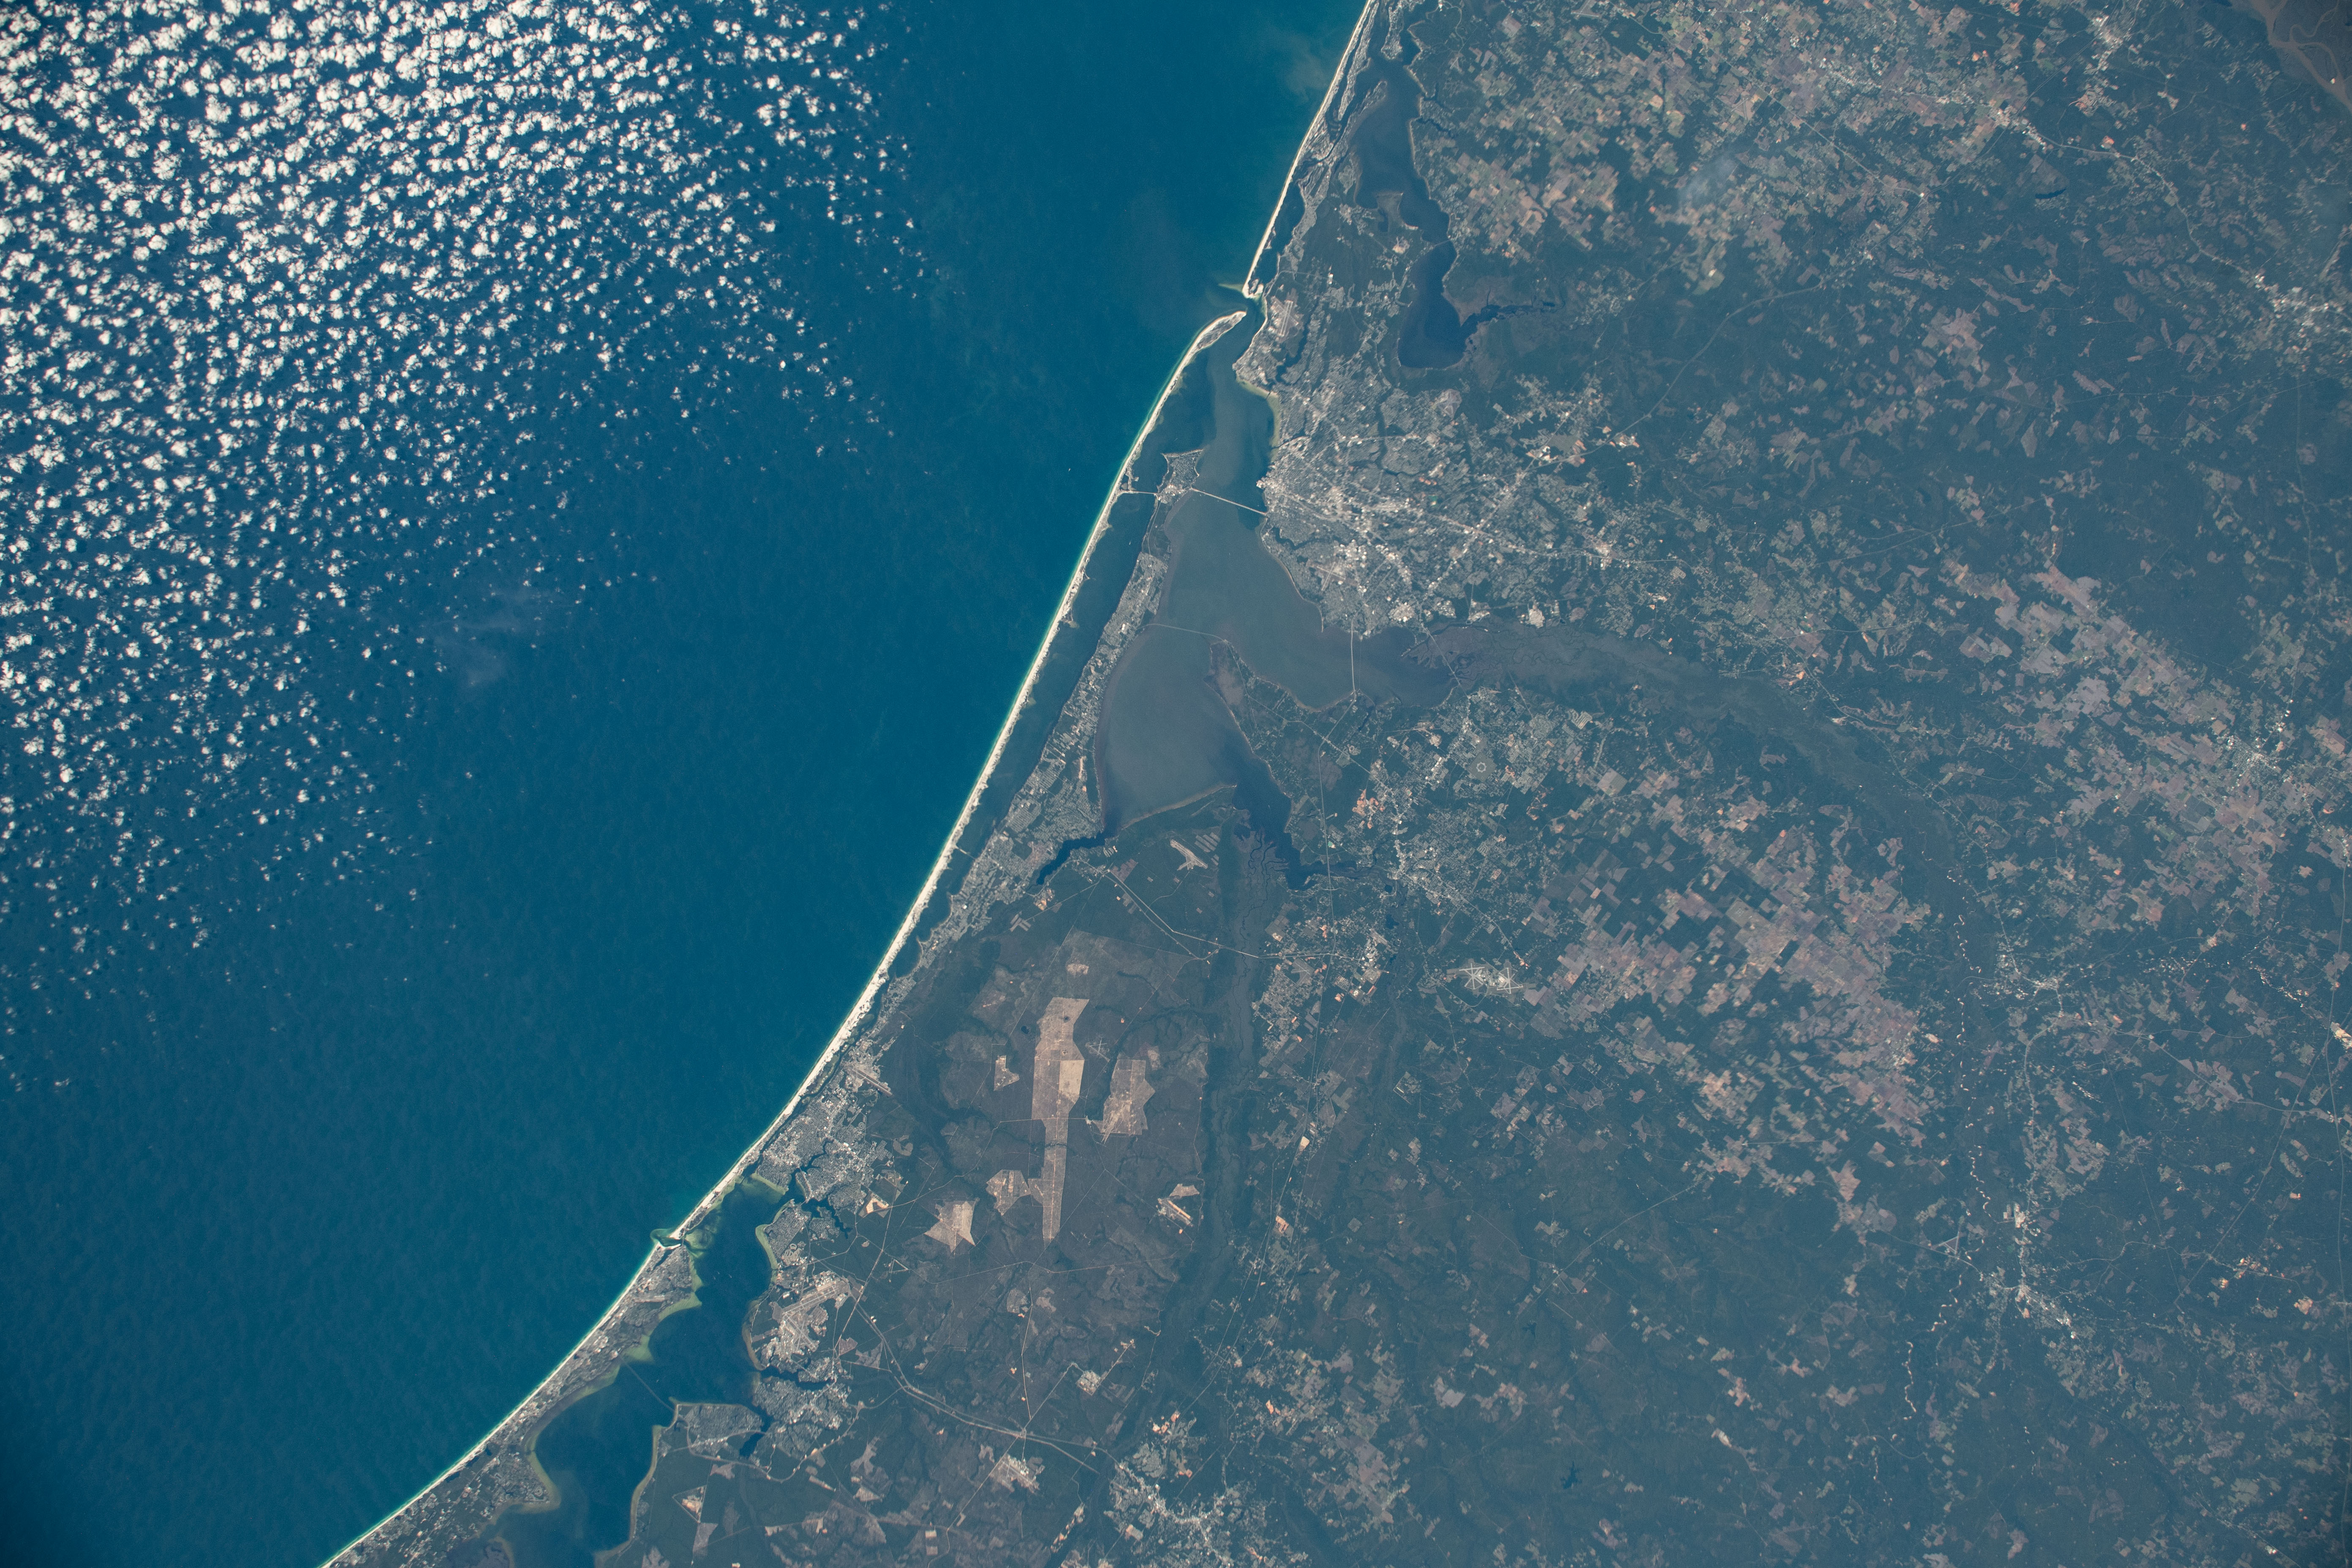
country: USA-FLORIDA
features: CHOCTAWHATCHEE BAY, SANTA ROSA ISLAND, EAST BAY, PENSACOLA, ESCAMBIA BAY, PENSACOLA BAY, PERDIDO BAY
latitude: 30.6
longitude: -87.1
